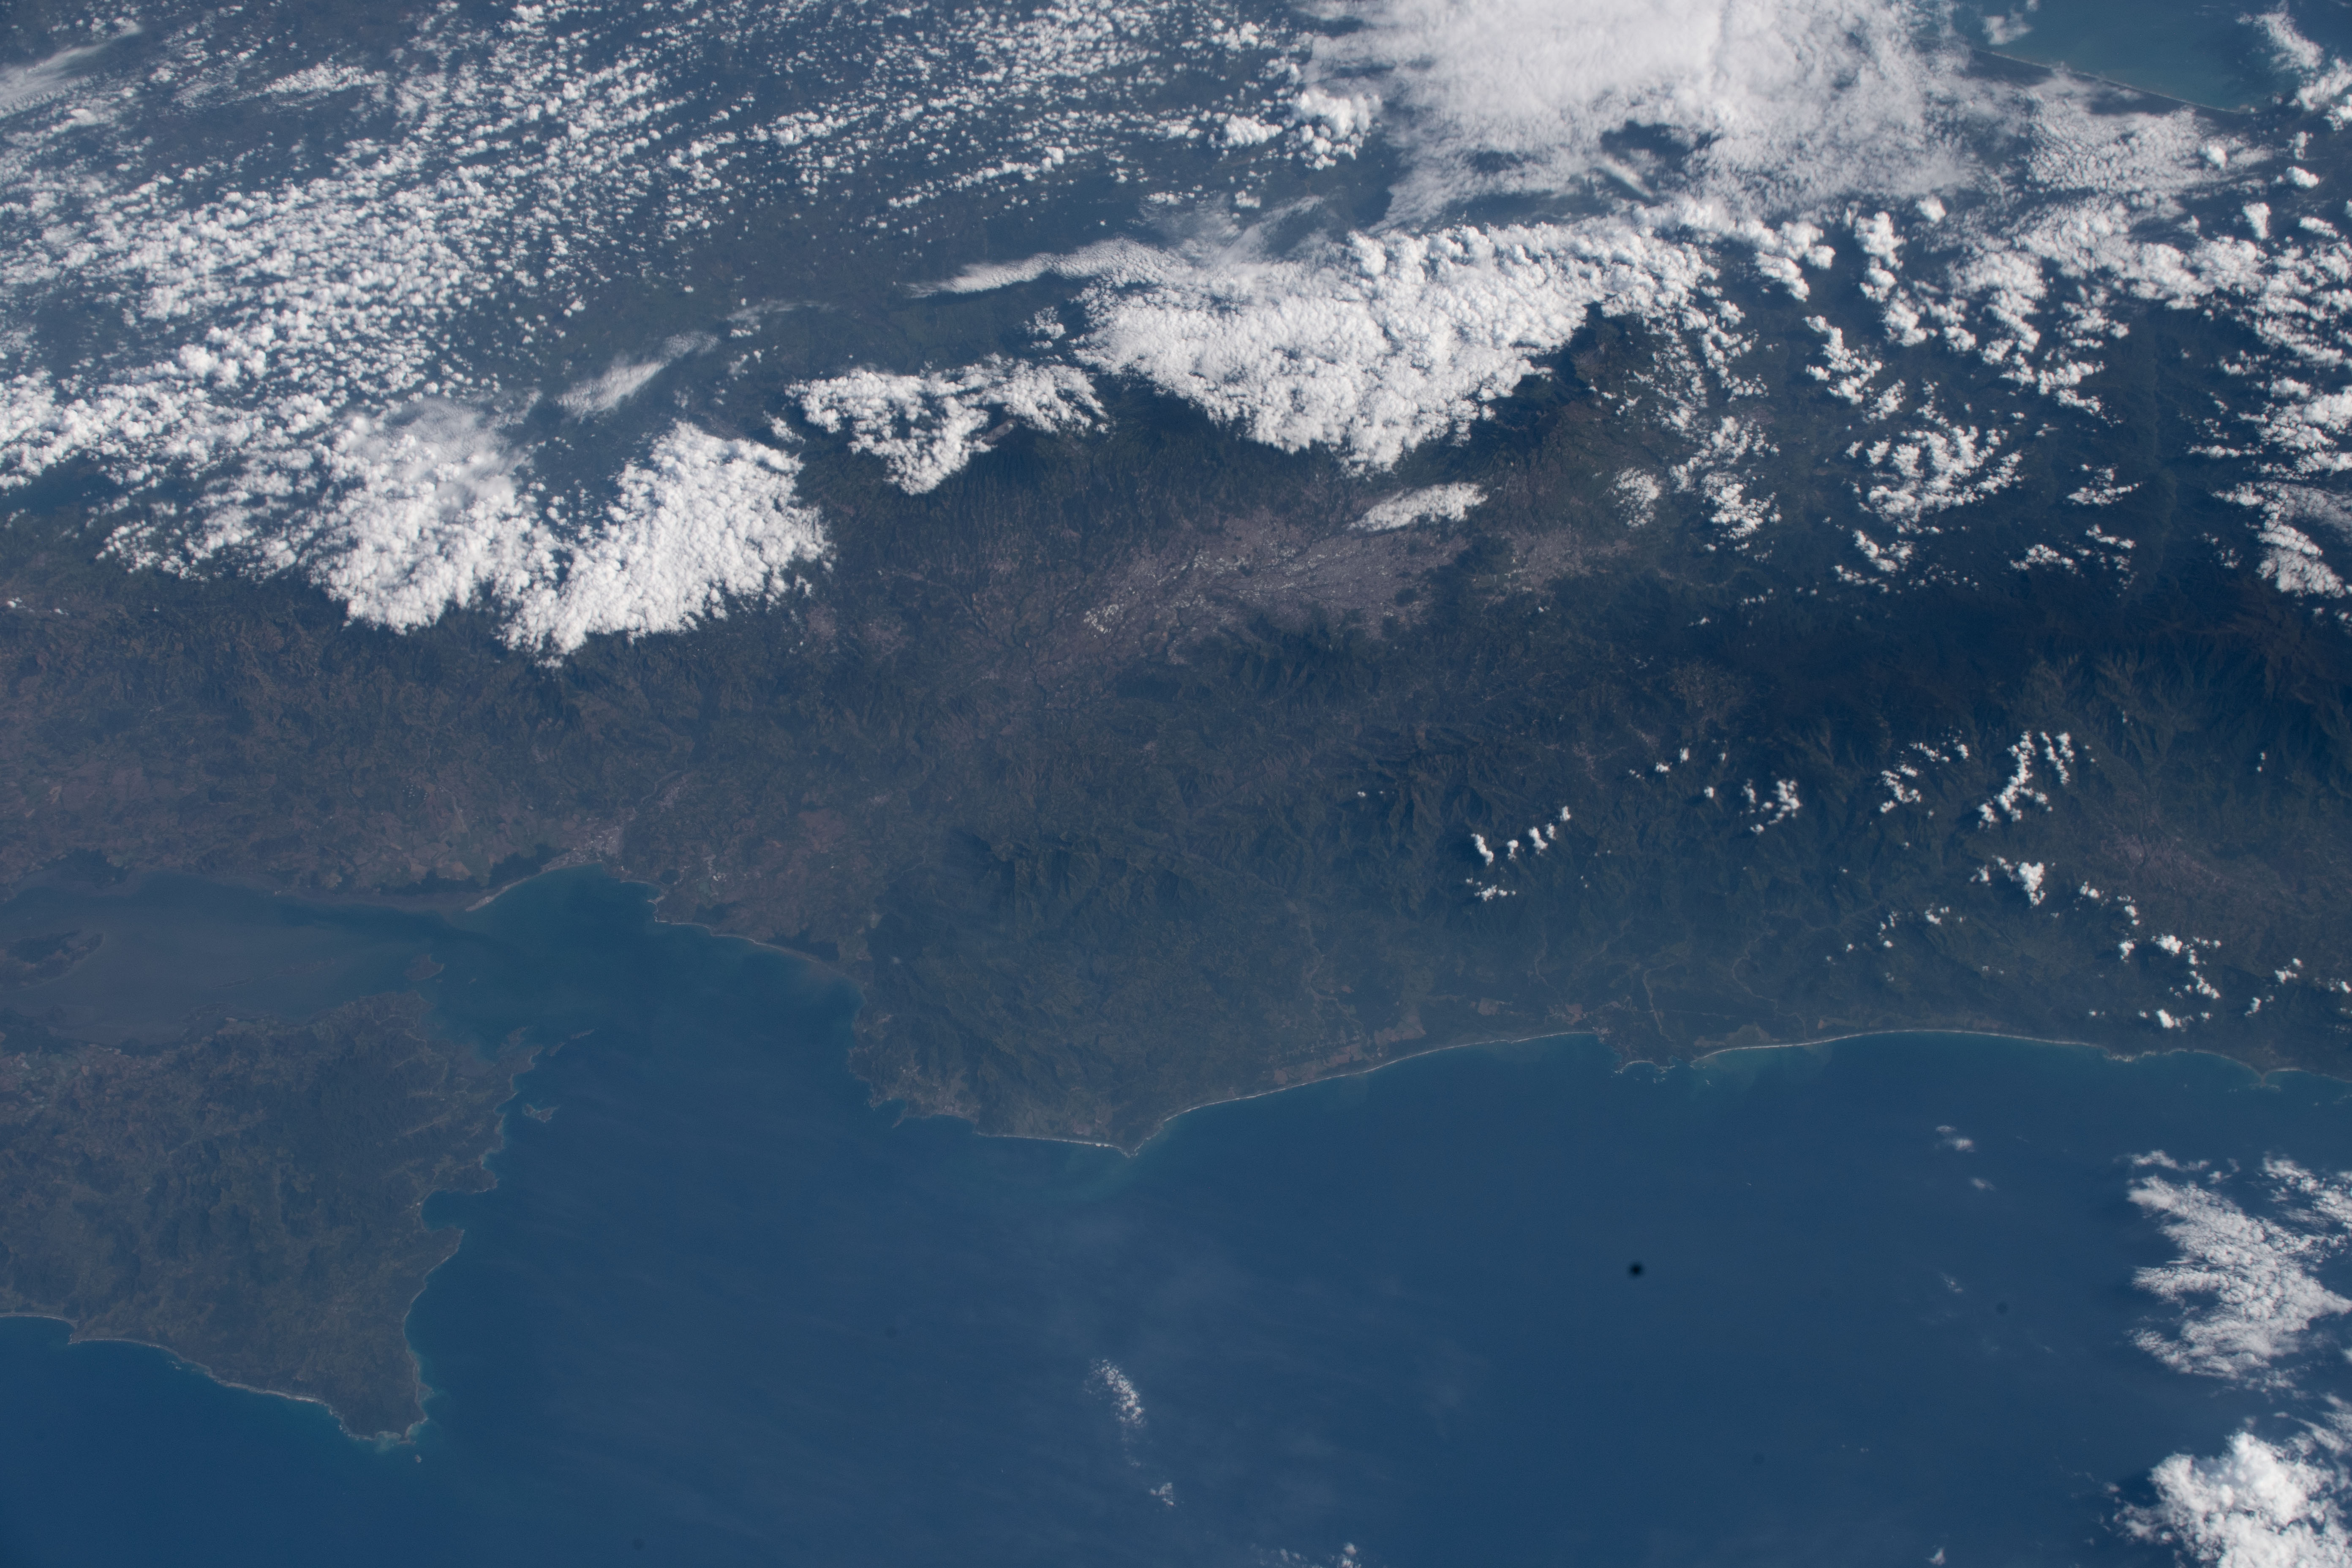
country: COSTA RICA
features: GULF OF NICOYA, SAN JOSE, PARQUE NACIONAL LOS QUETZALES
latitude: 9.8
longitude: -84.3
